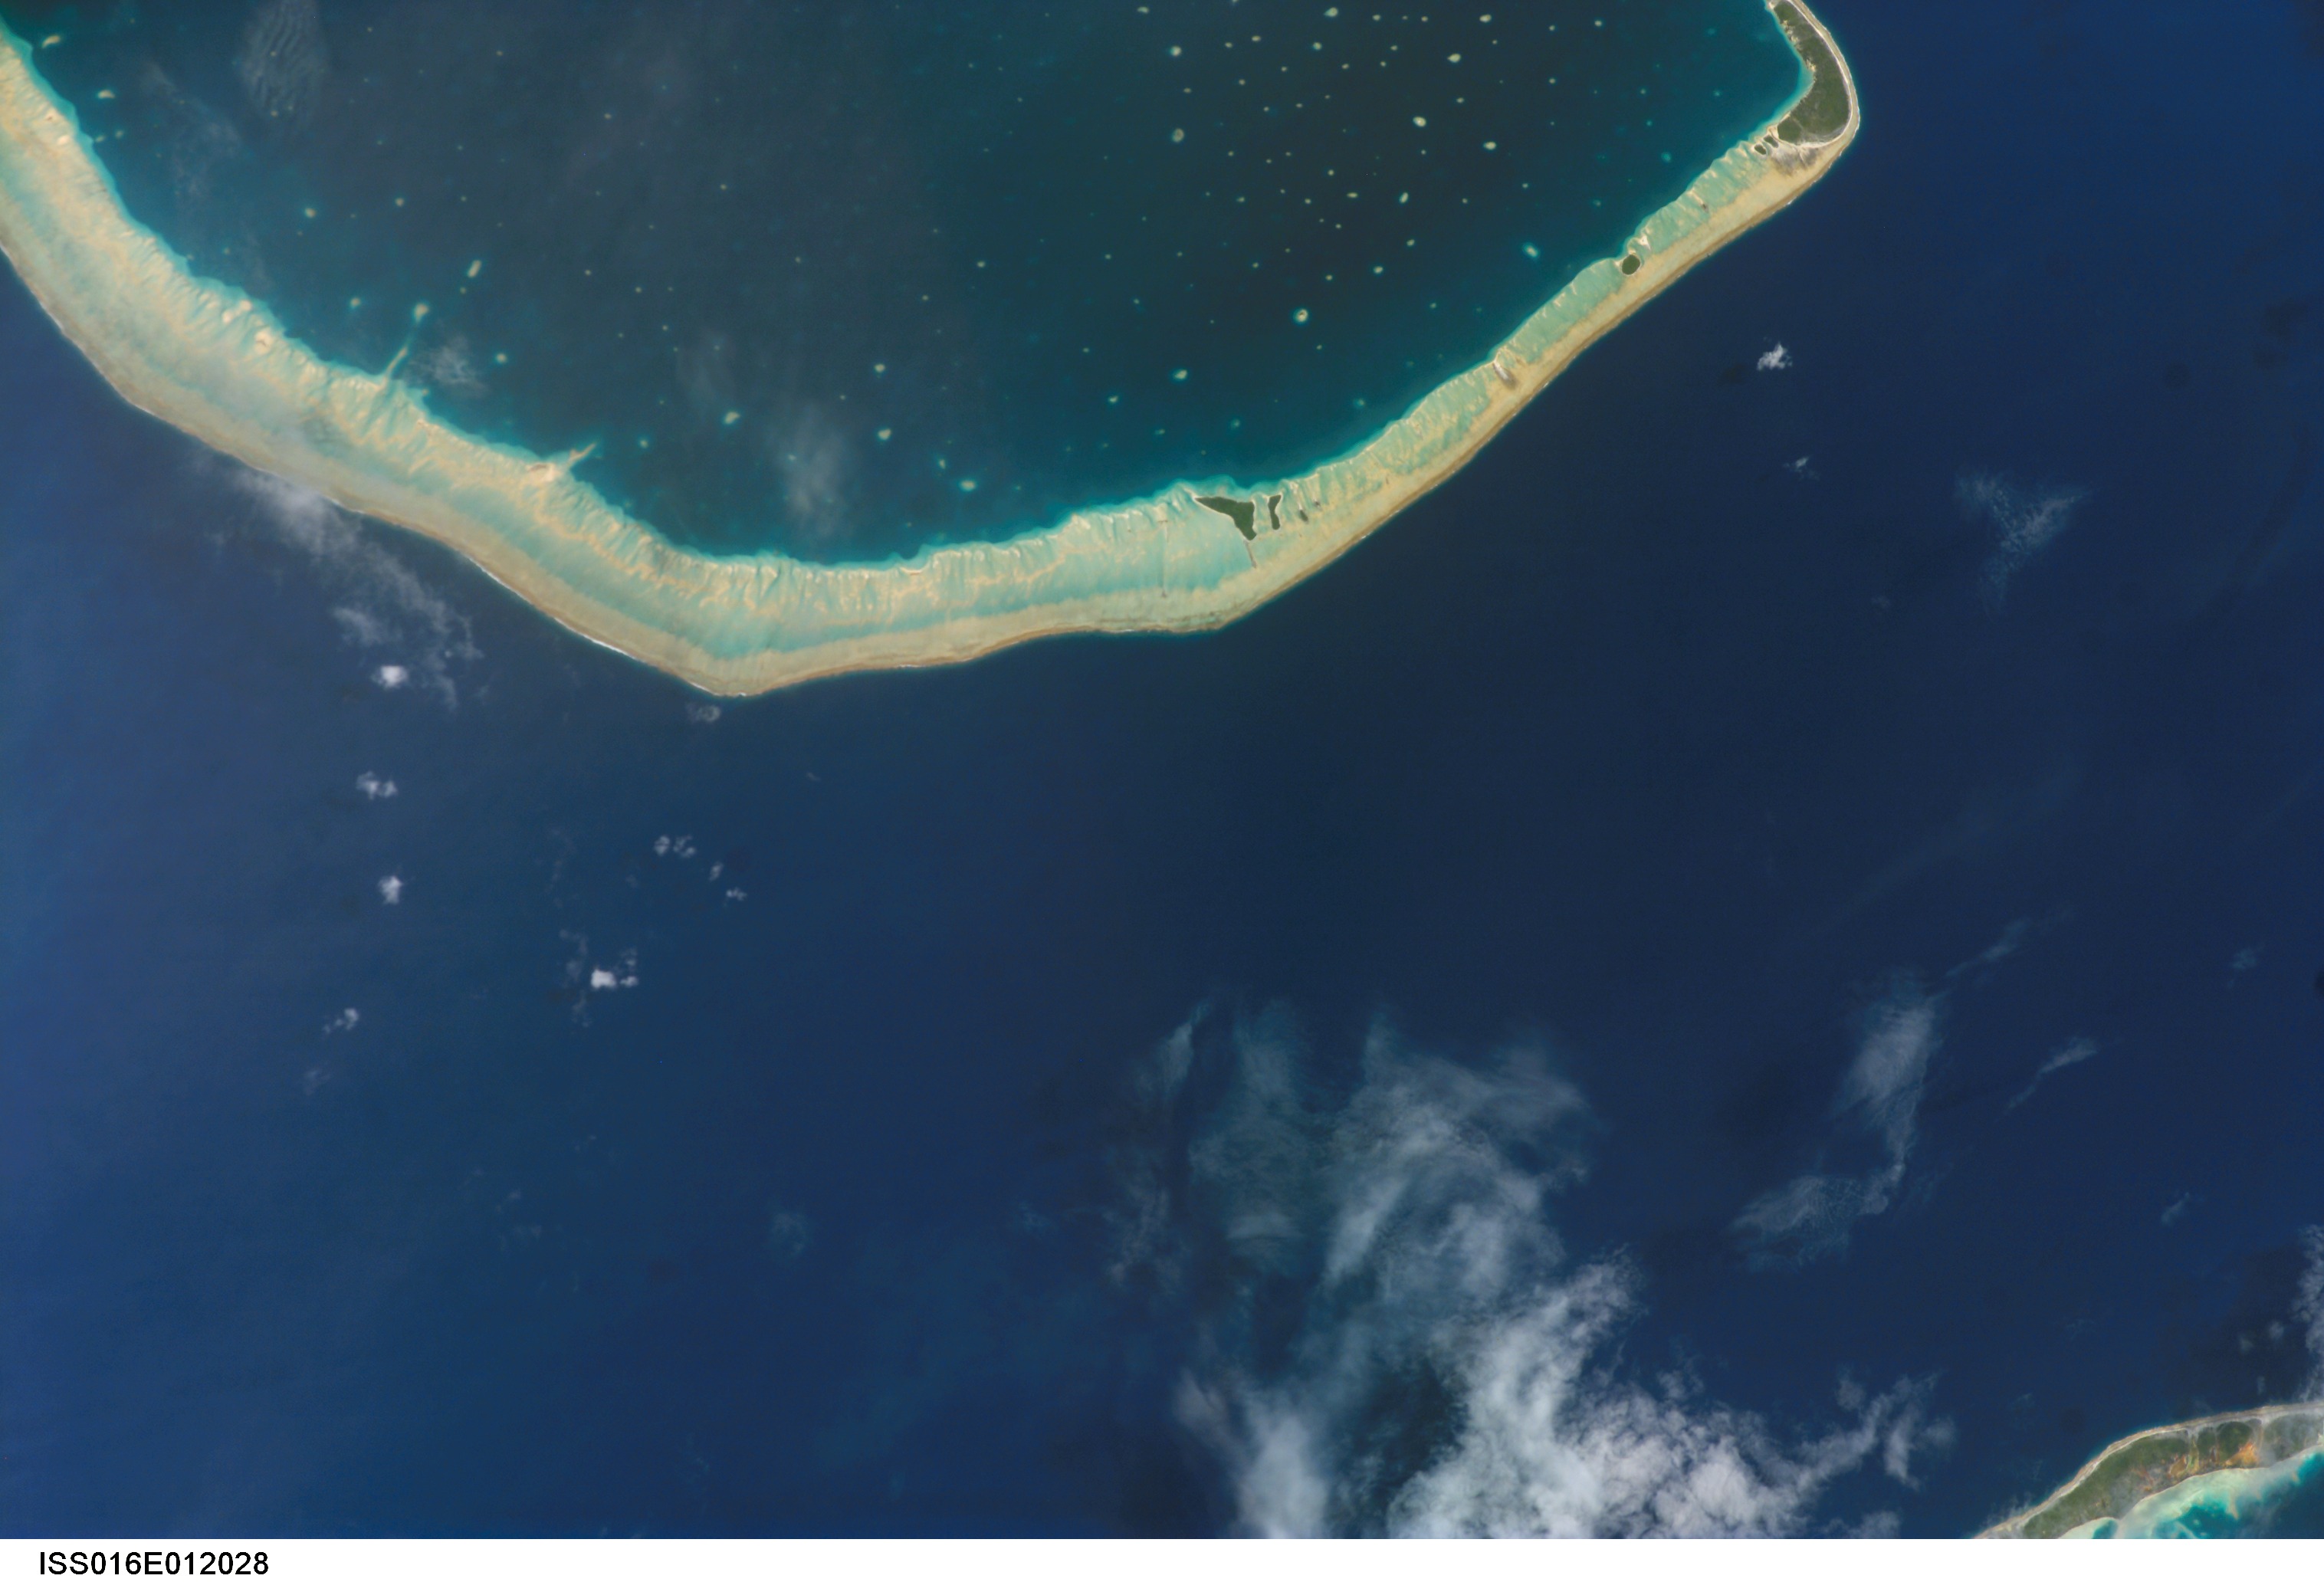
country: TUAMOTU ARCHIPELAGO
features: TOAU ATOLL, S. PACIFIC OCEAN
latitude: -16.0
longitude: -145.9
